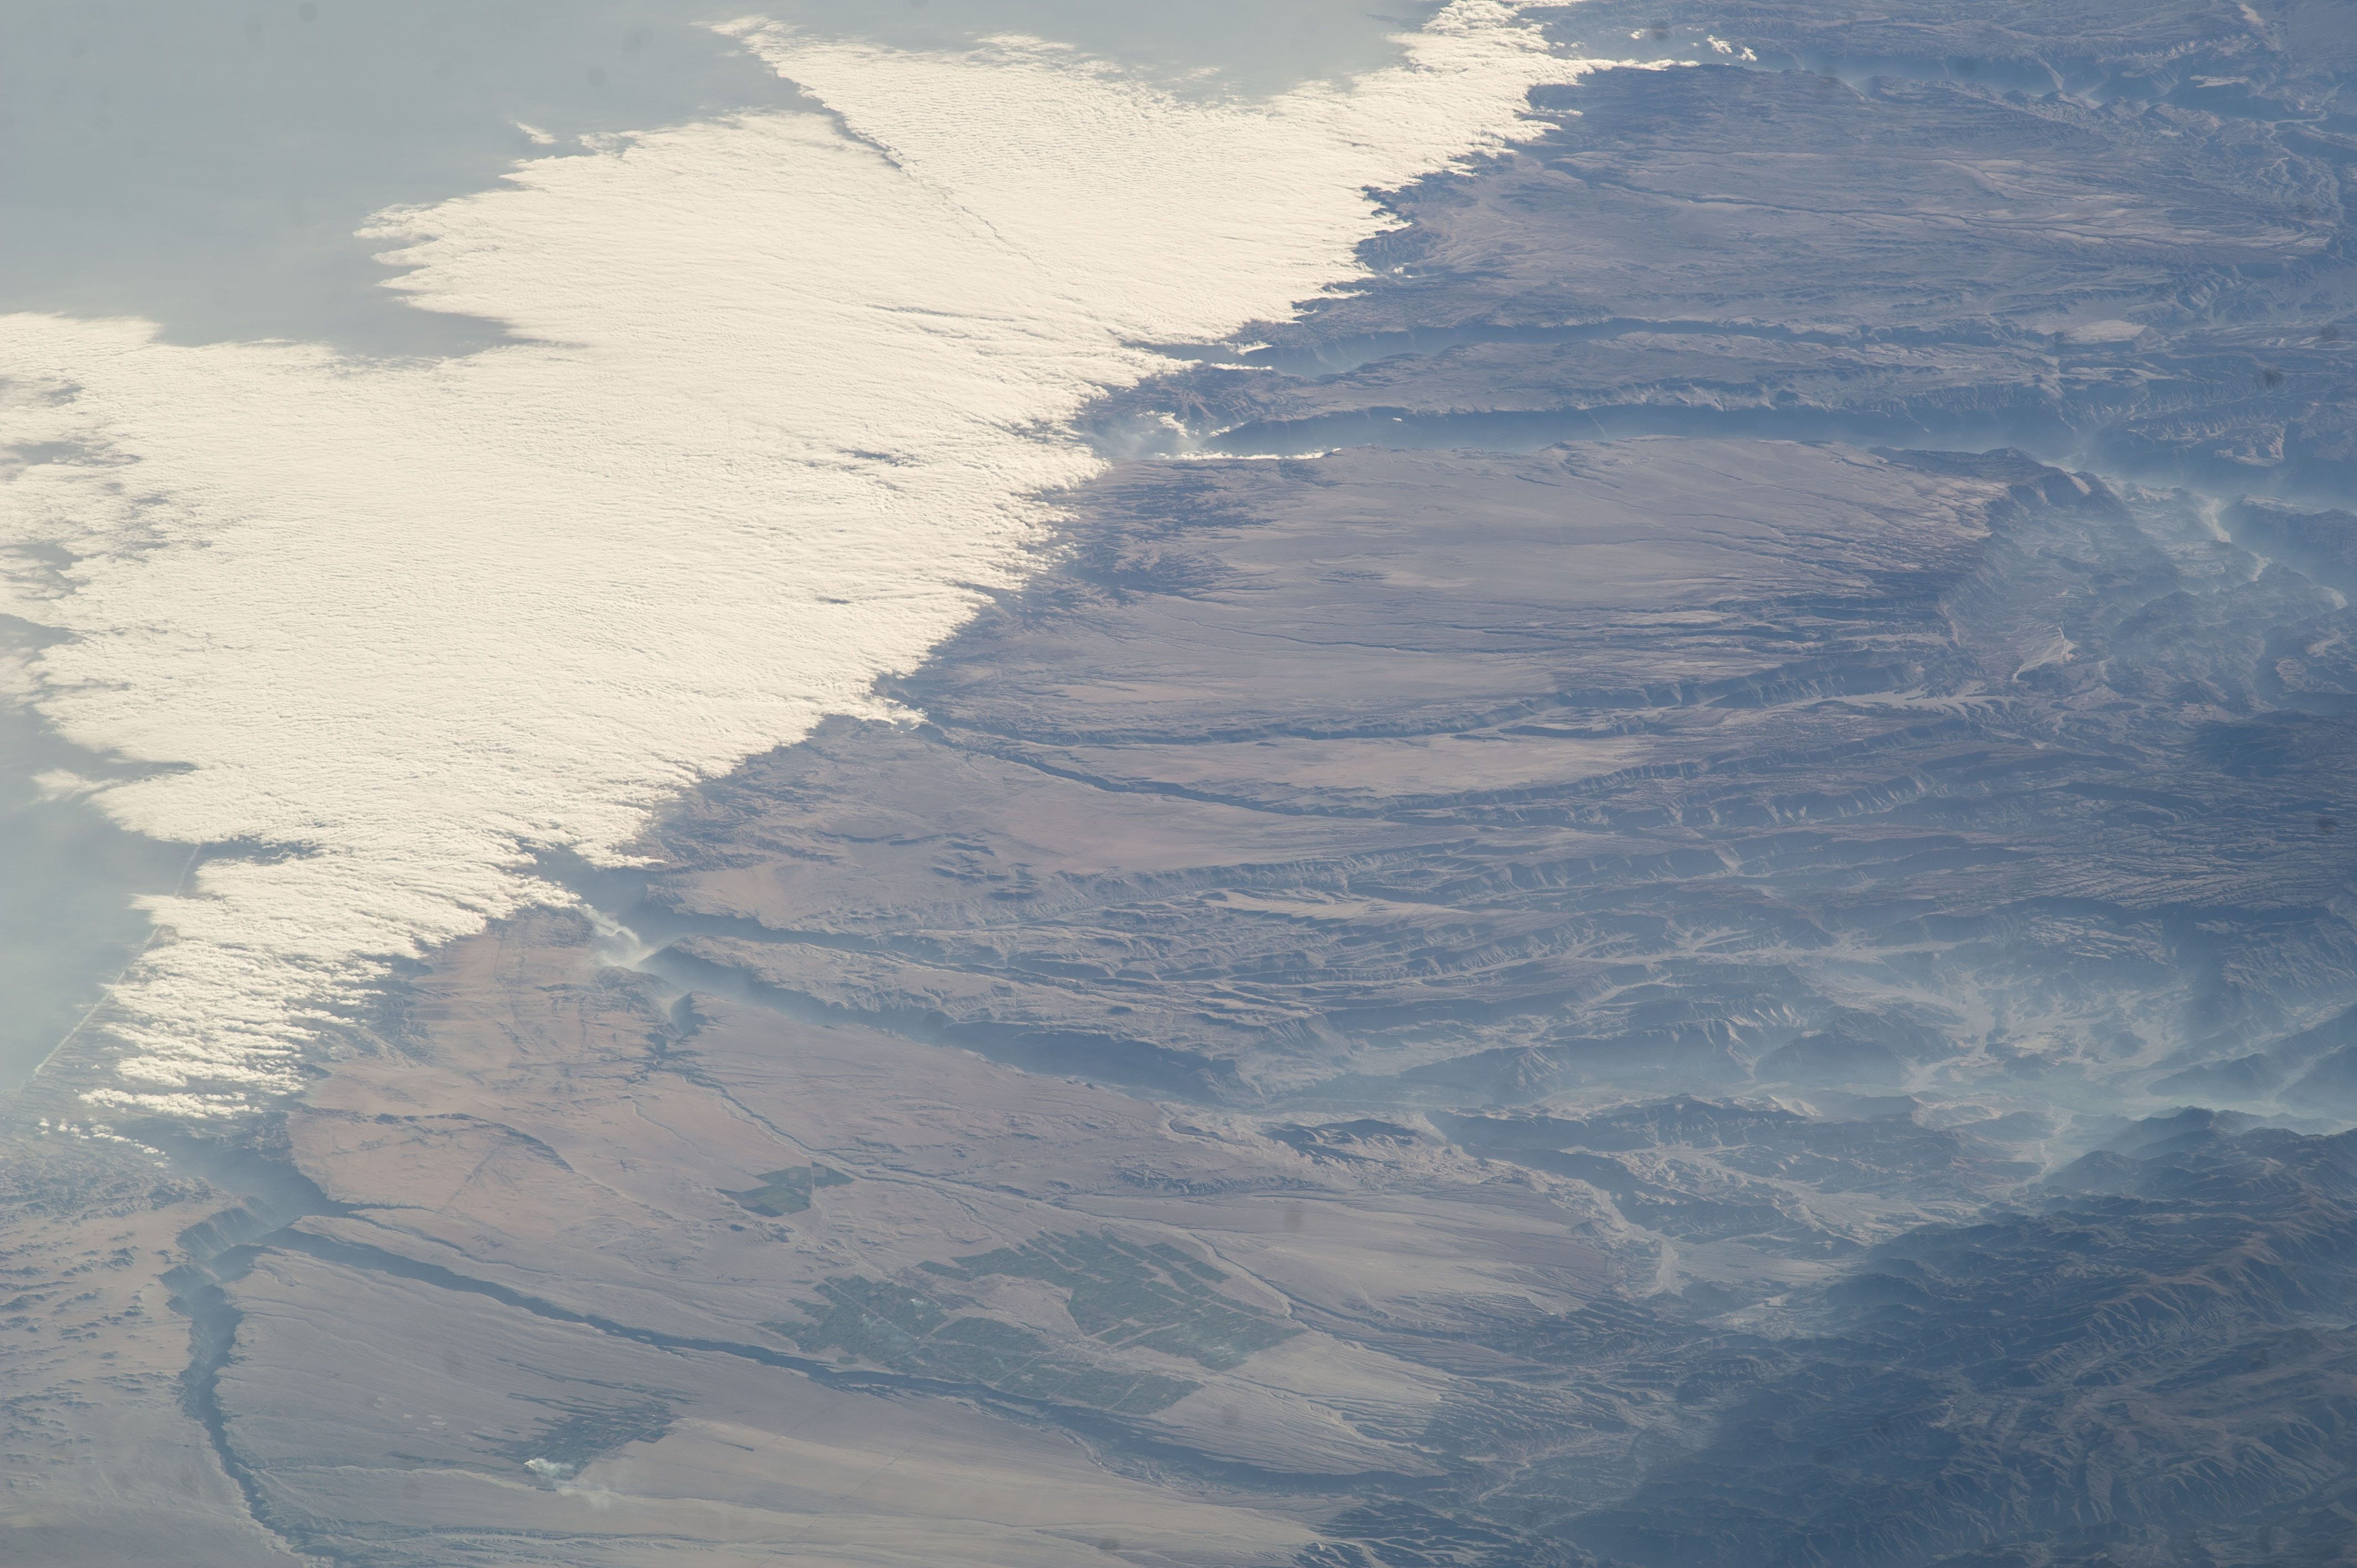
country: PERU
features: DRY LAND, RIVERS, CANYONS, CLOUDS, OCONA RIVER, RIO CAMANA
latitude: -16.2
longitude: -72.8
